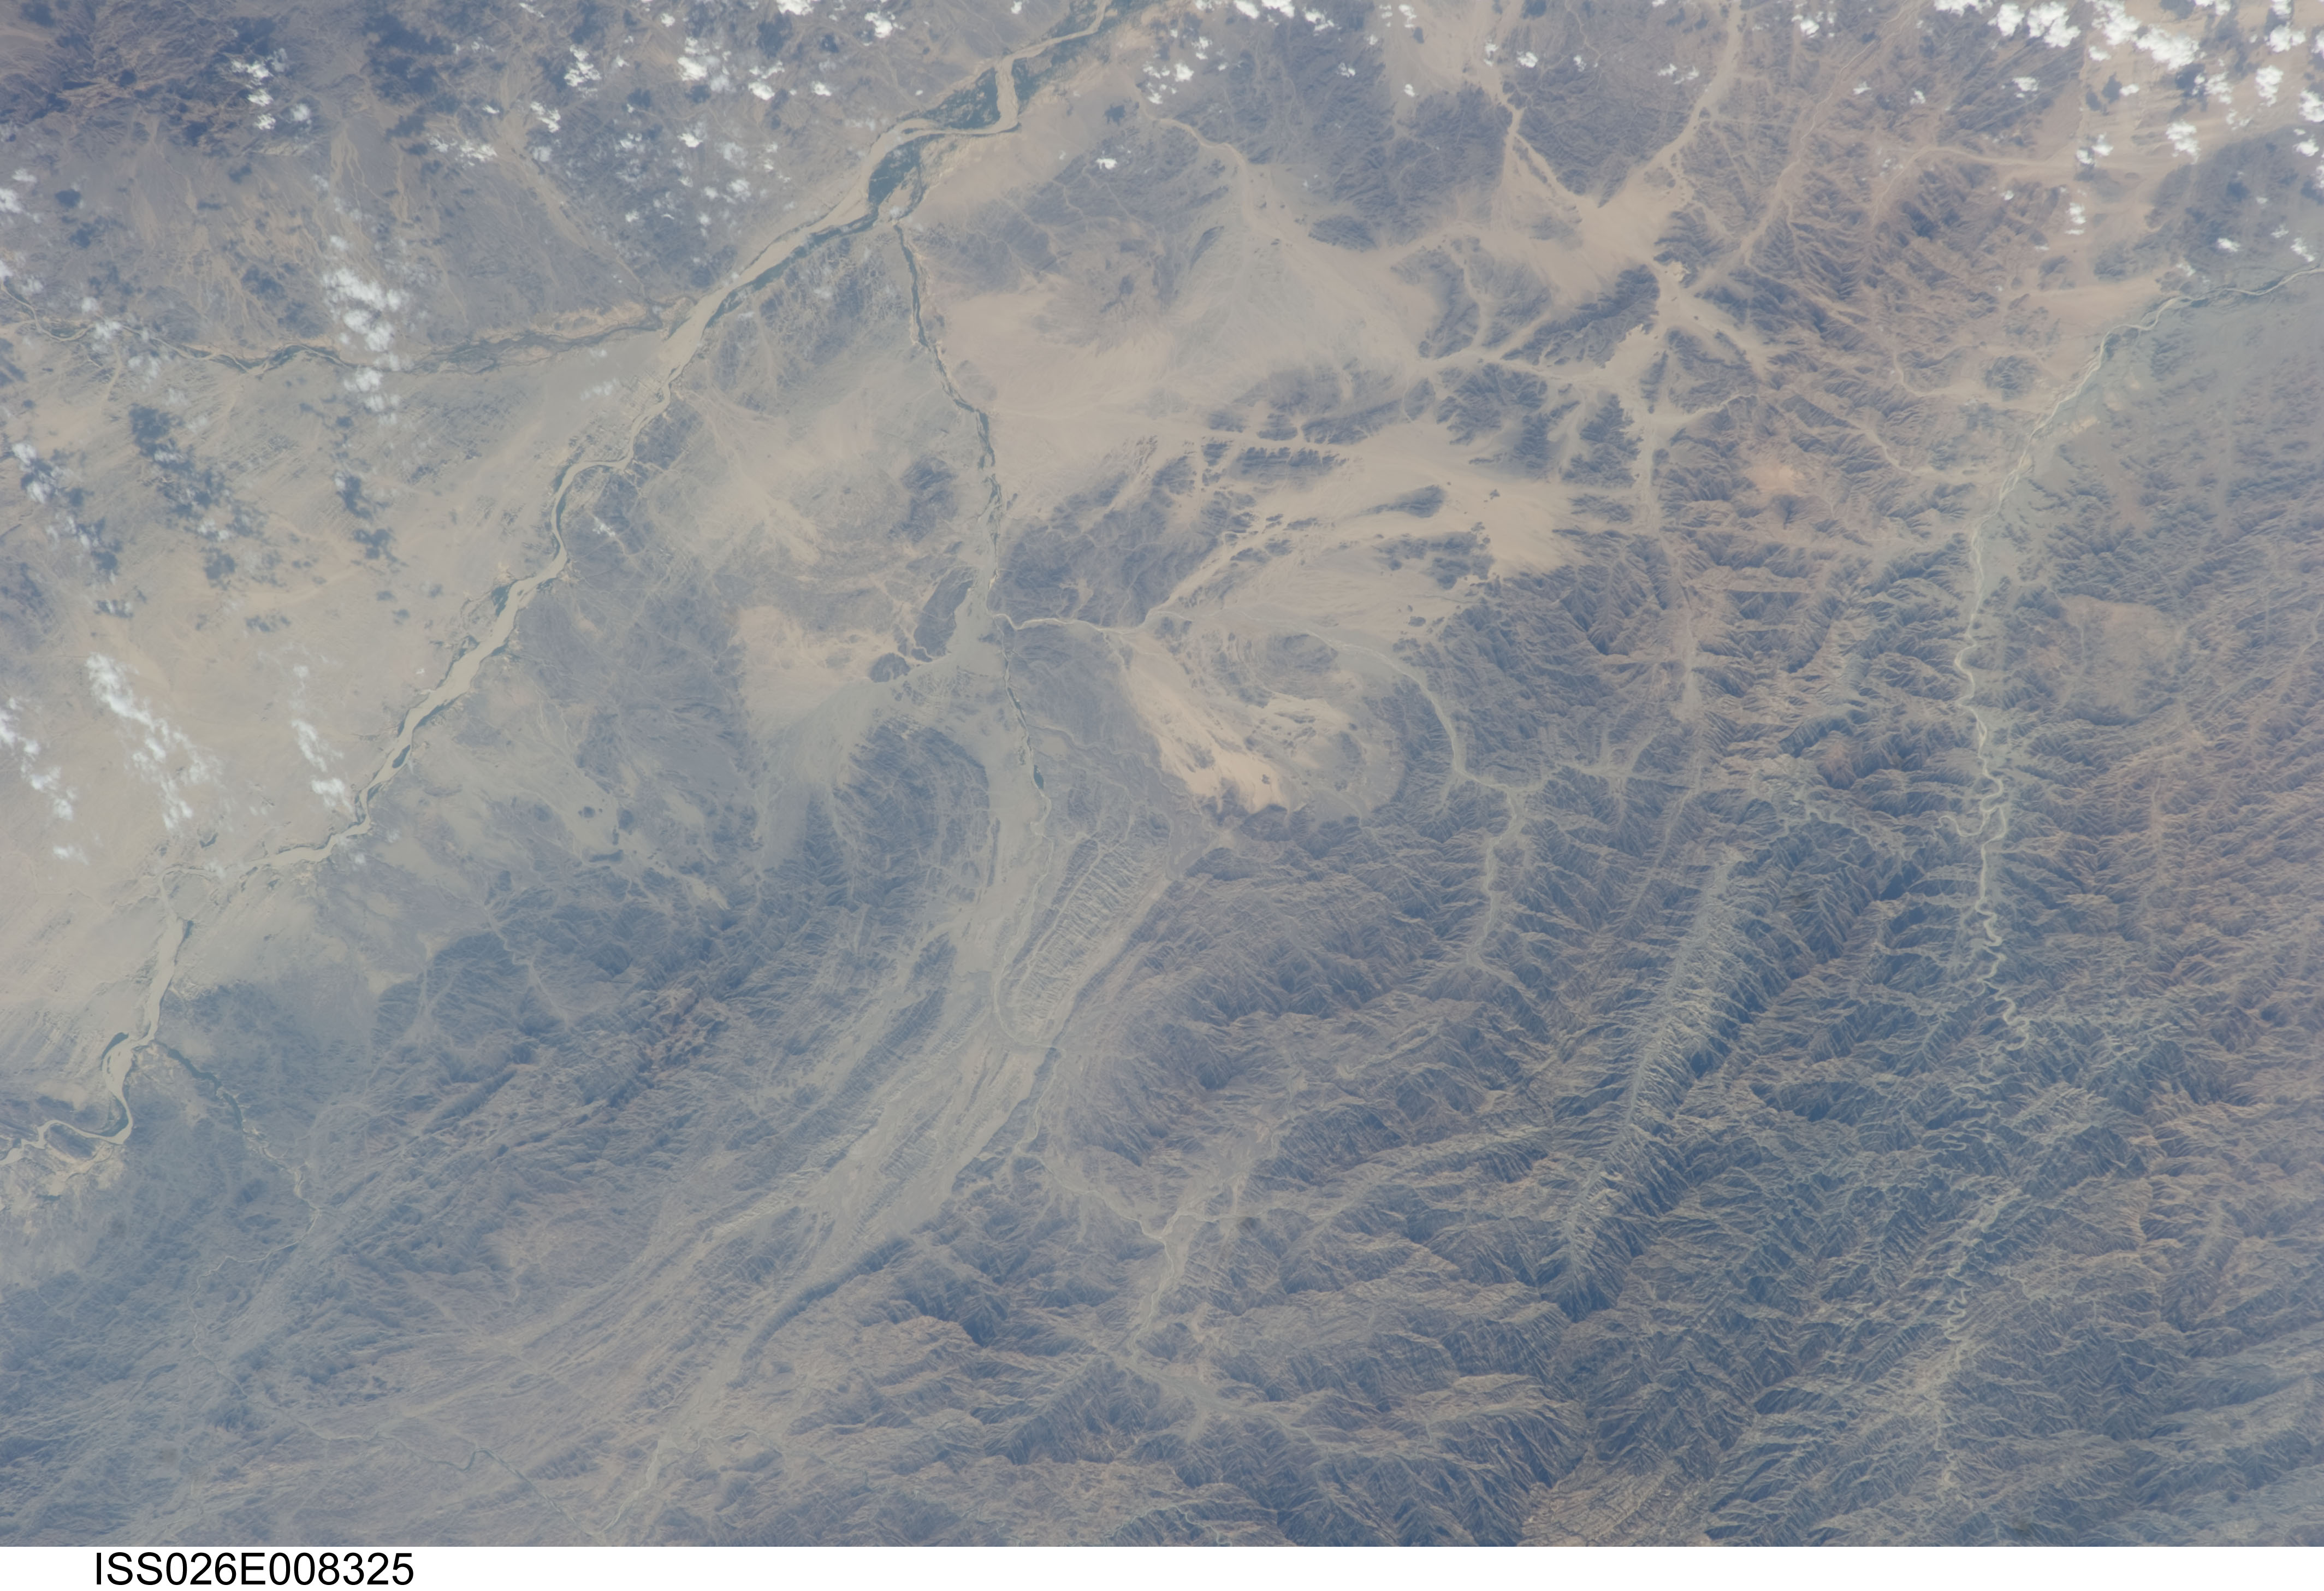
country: SUDAN
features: DESERT, BARAKA WATERCOURSE, HAGAR NISH PLATEAU
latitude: 17.5
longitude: 37.8
